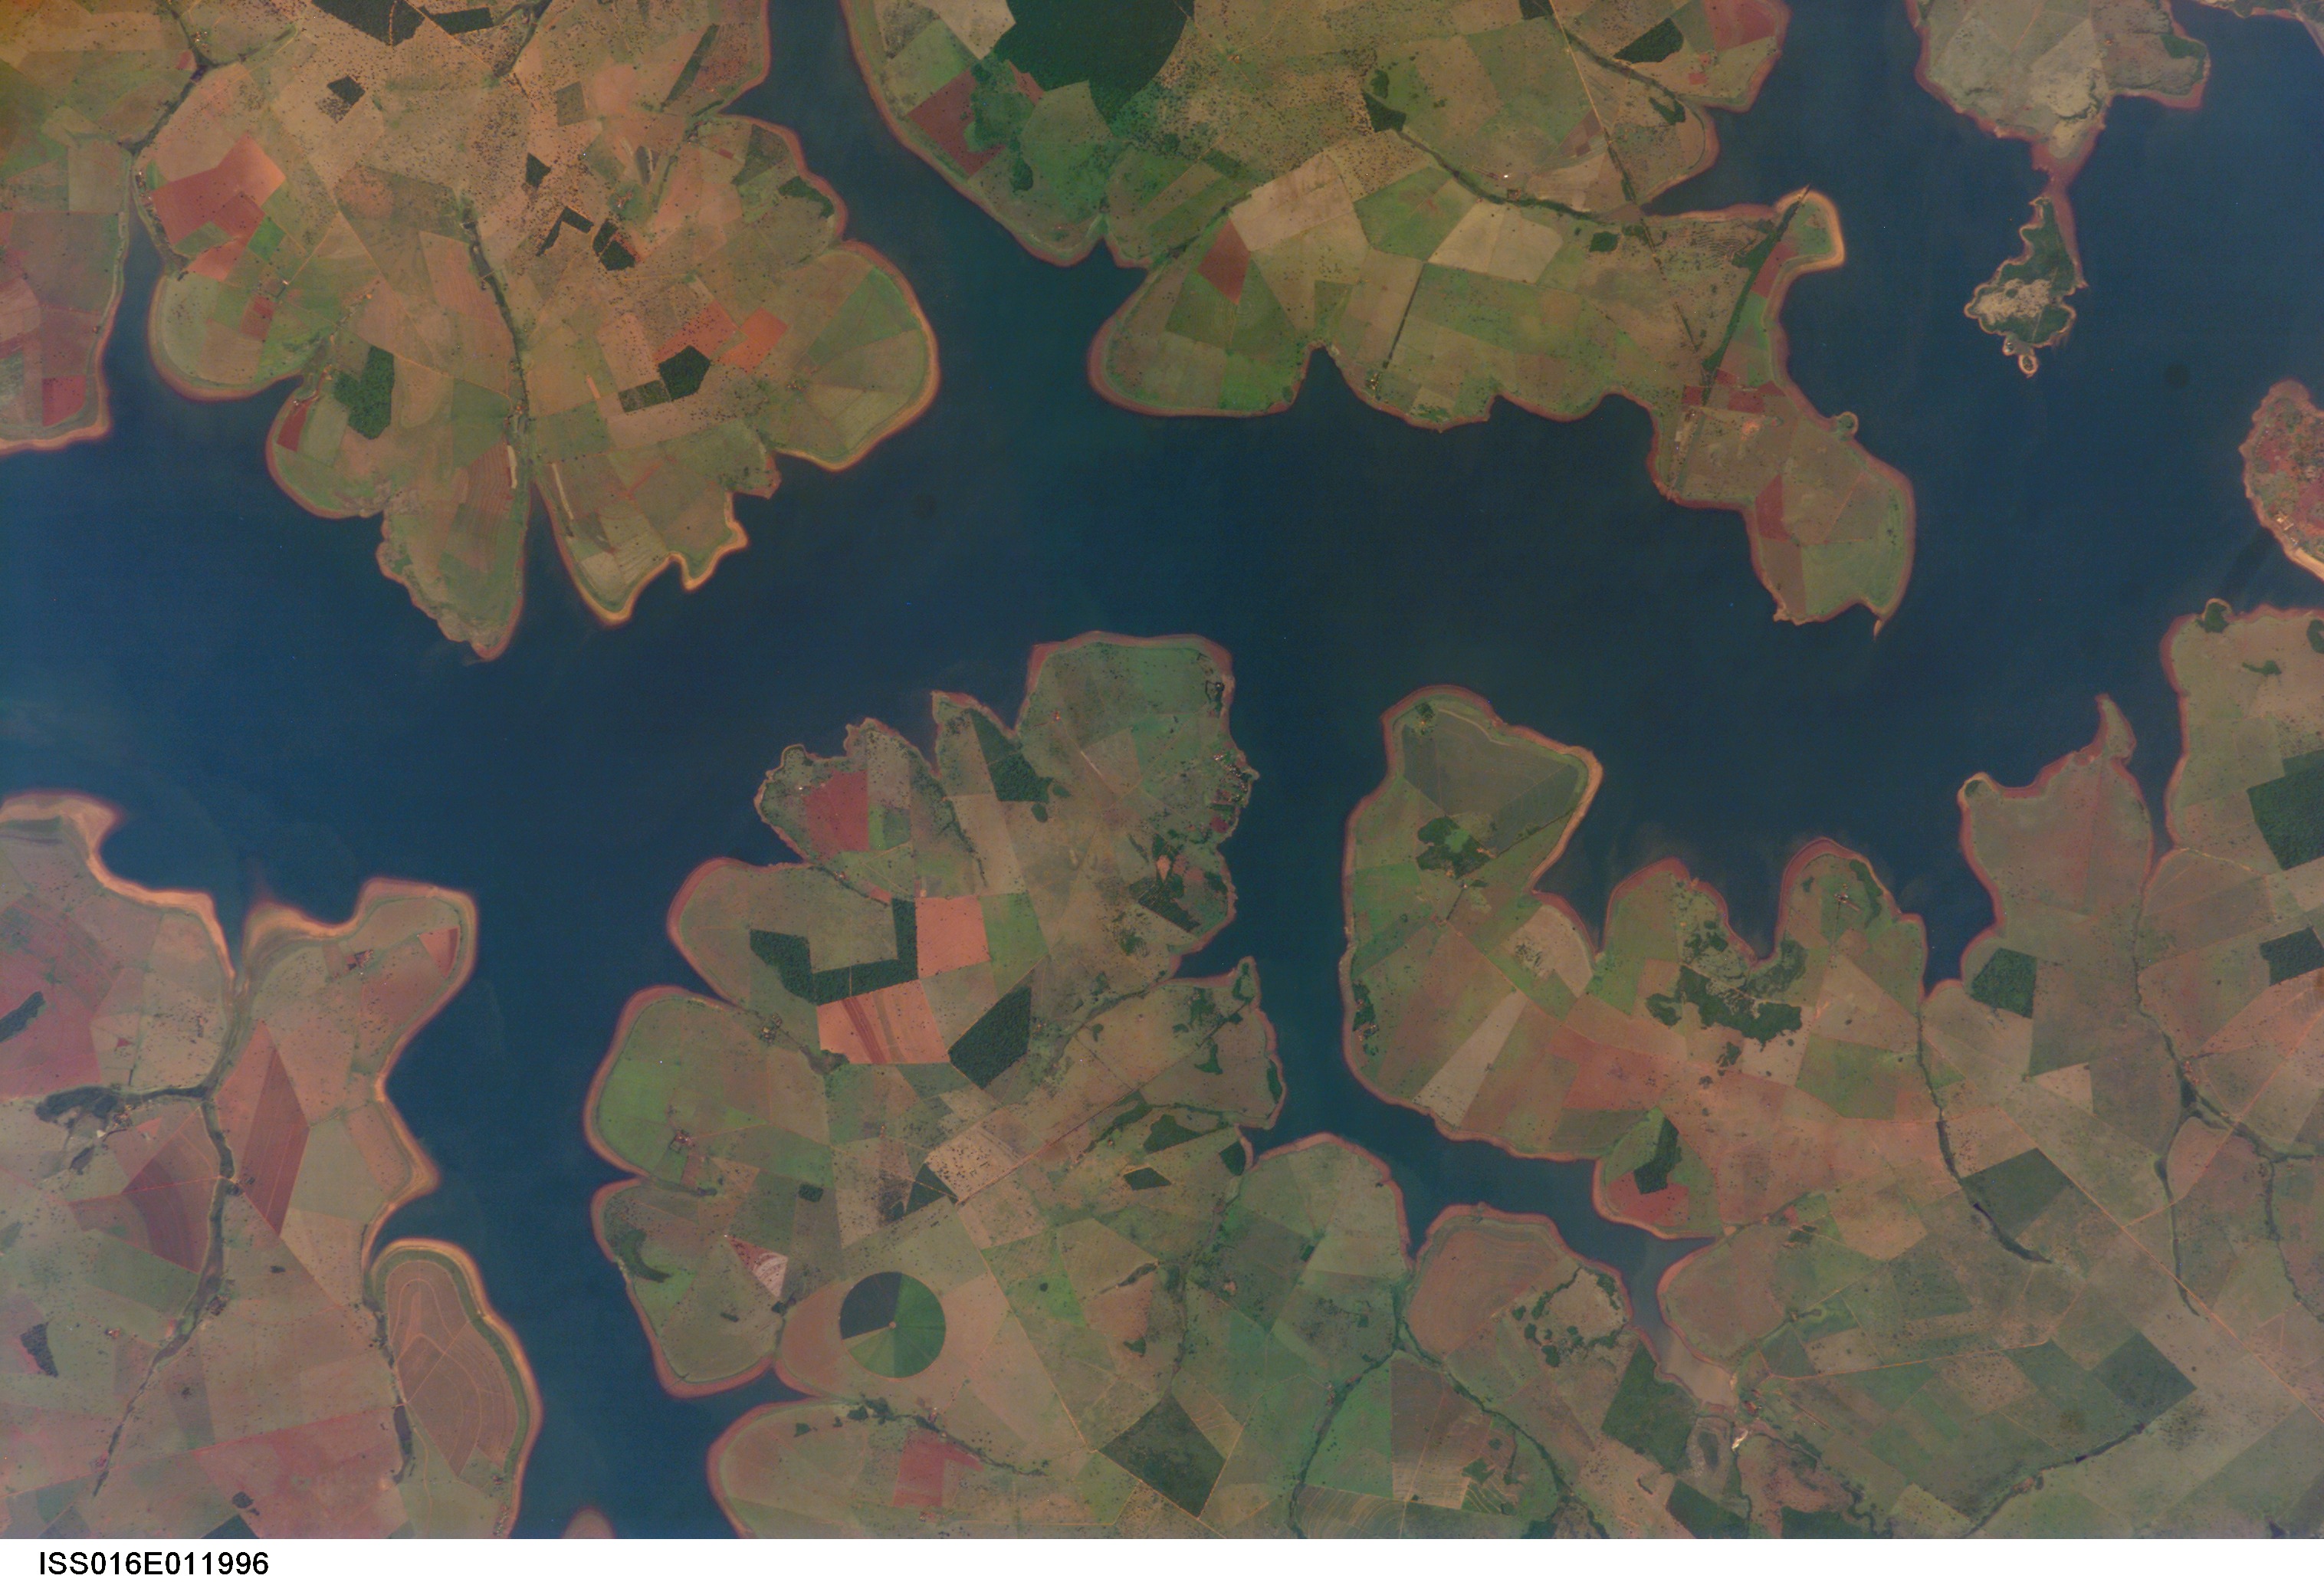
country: BRAZIL
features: PARANAIBA R., AGR.
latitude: -18.9
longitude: -50.4
